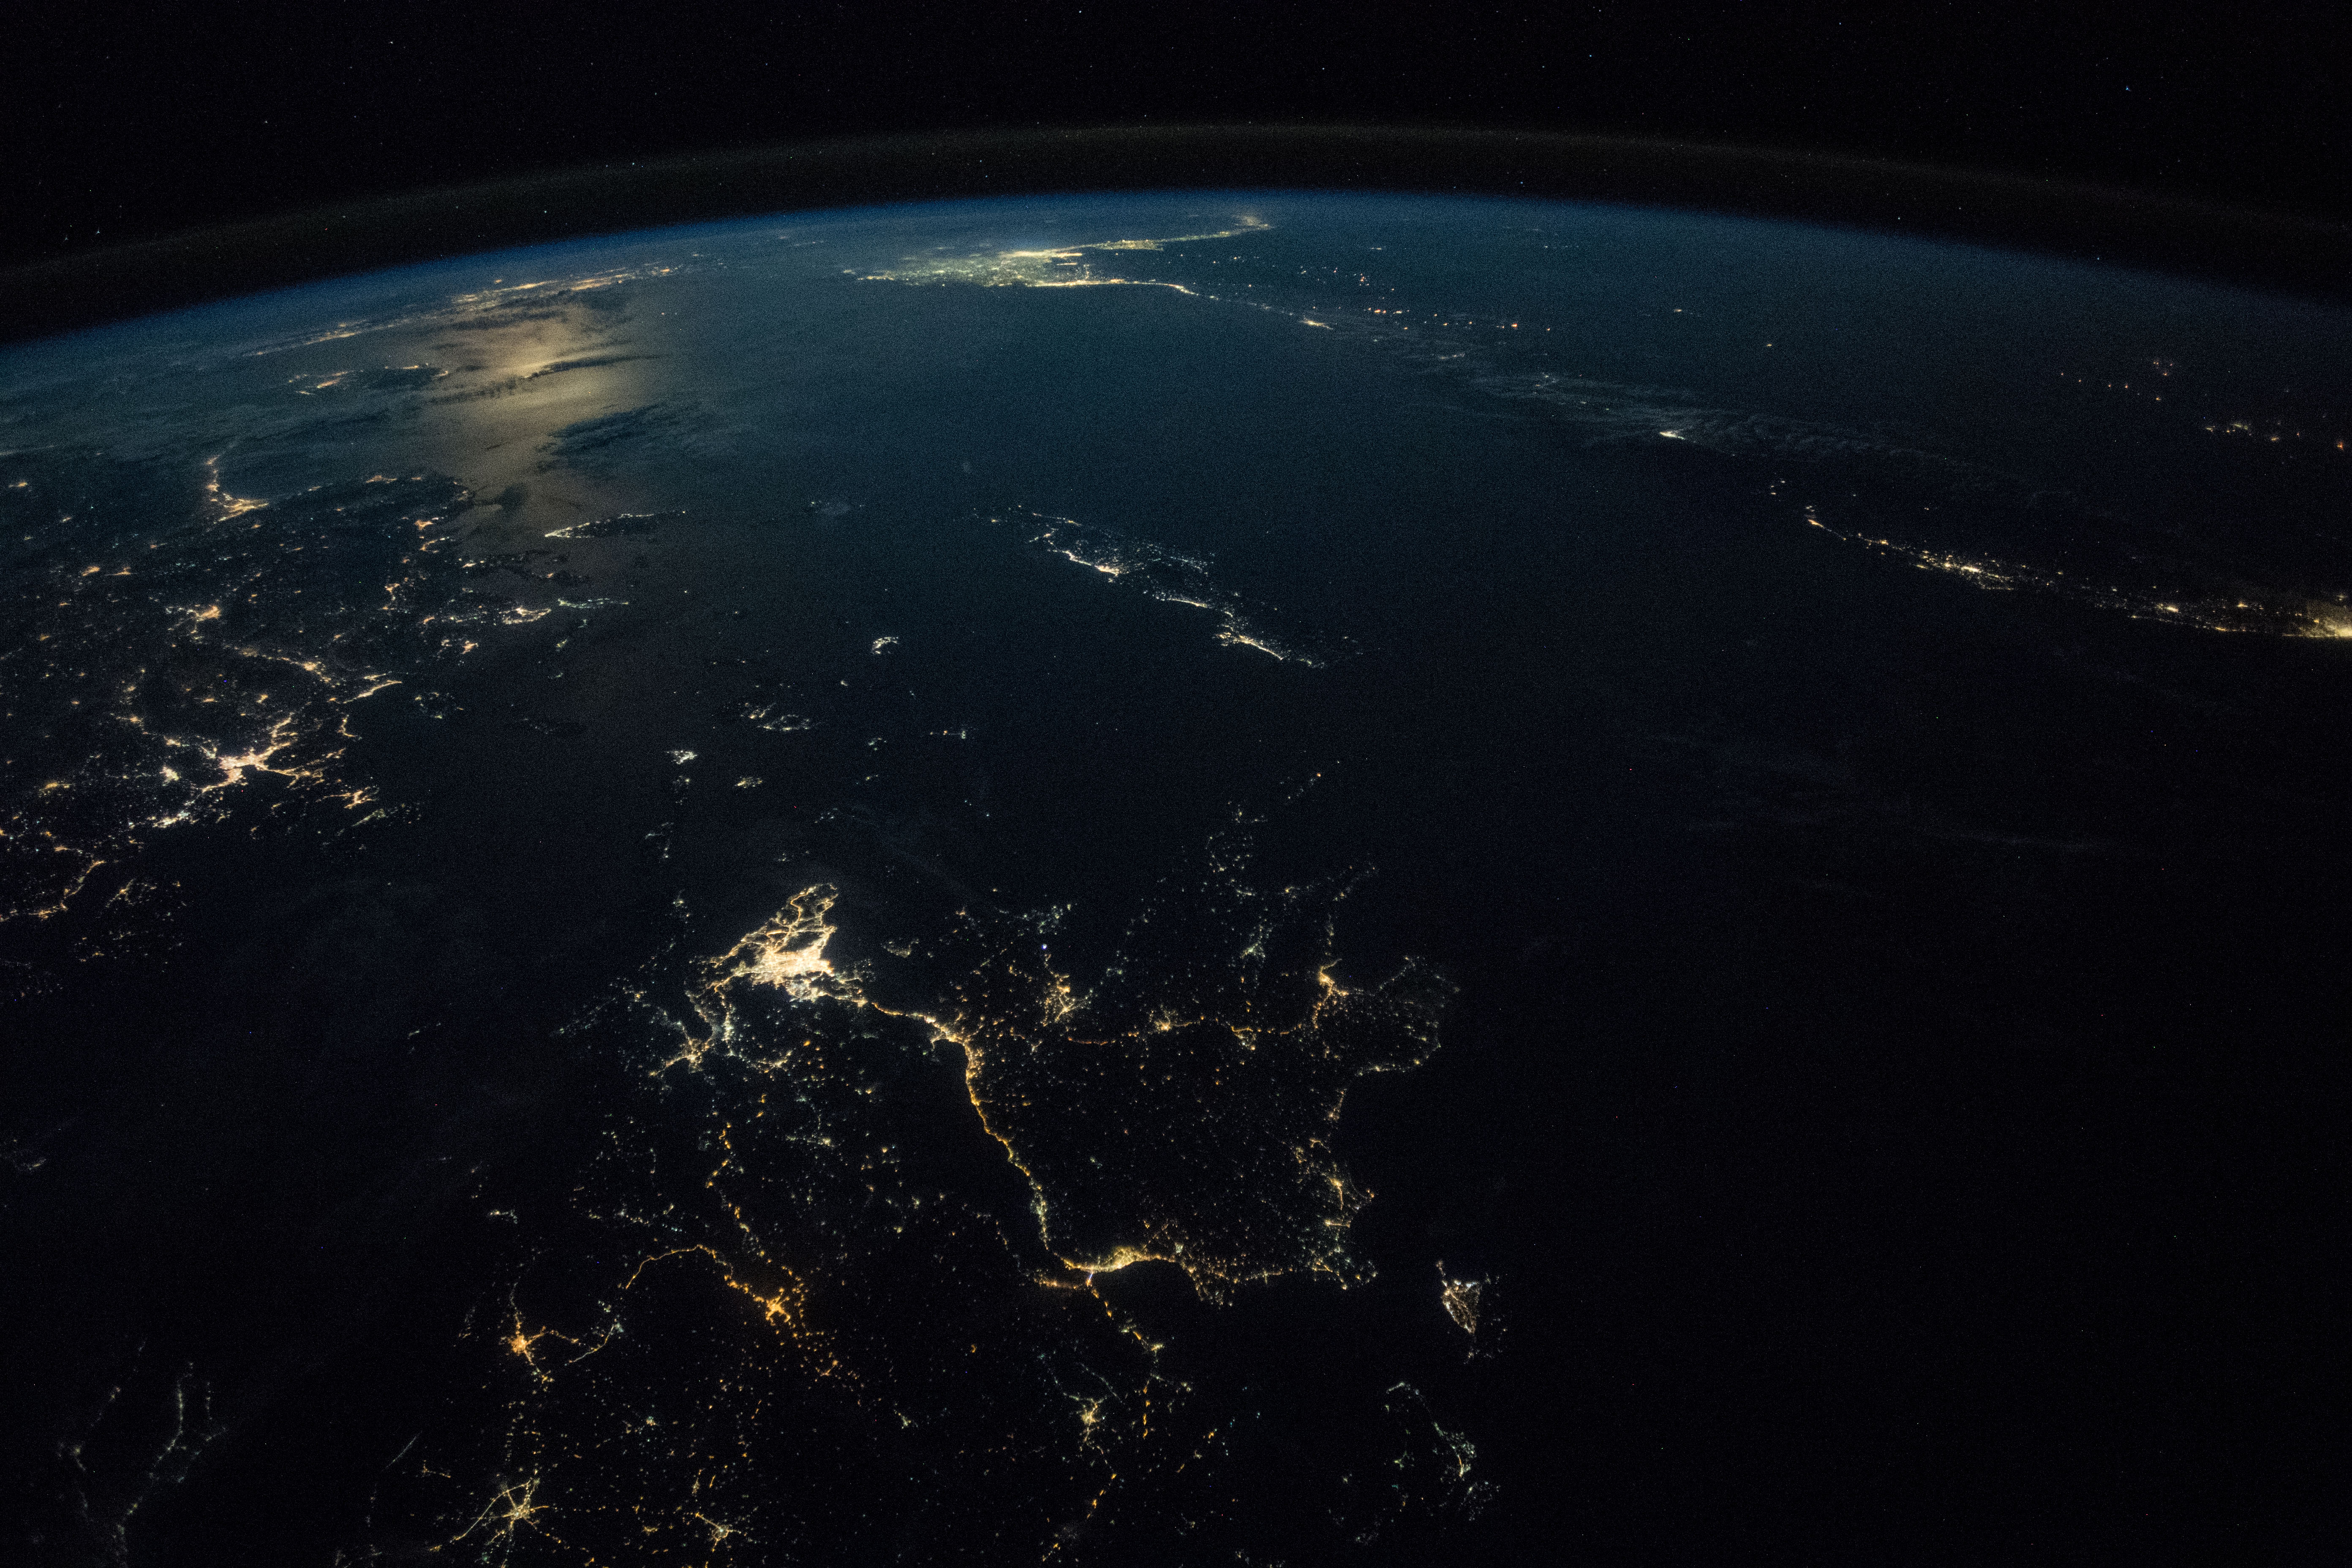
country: GREECE
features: EGEO ISLANDS, KOS ISLAND, CRETE ISLAND, IZMIR CITY, AEGEAN SEA, ATHENS CITY, NIGHT, EARTH LIMB
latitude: 36.3
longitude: 23.5
